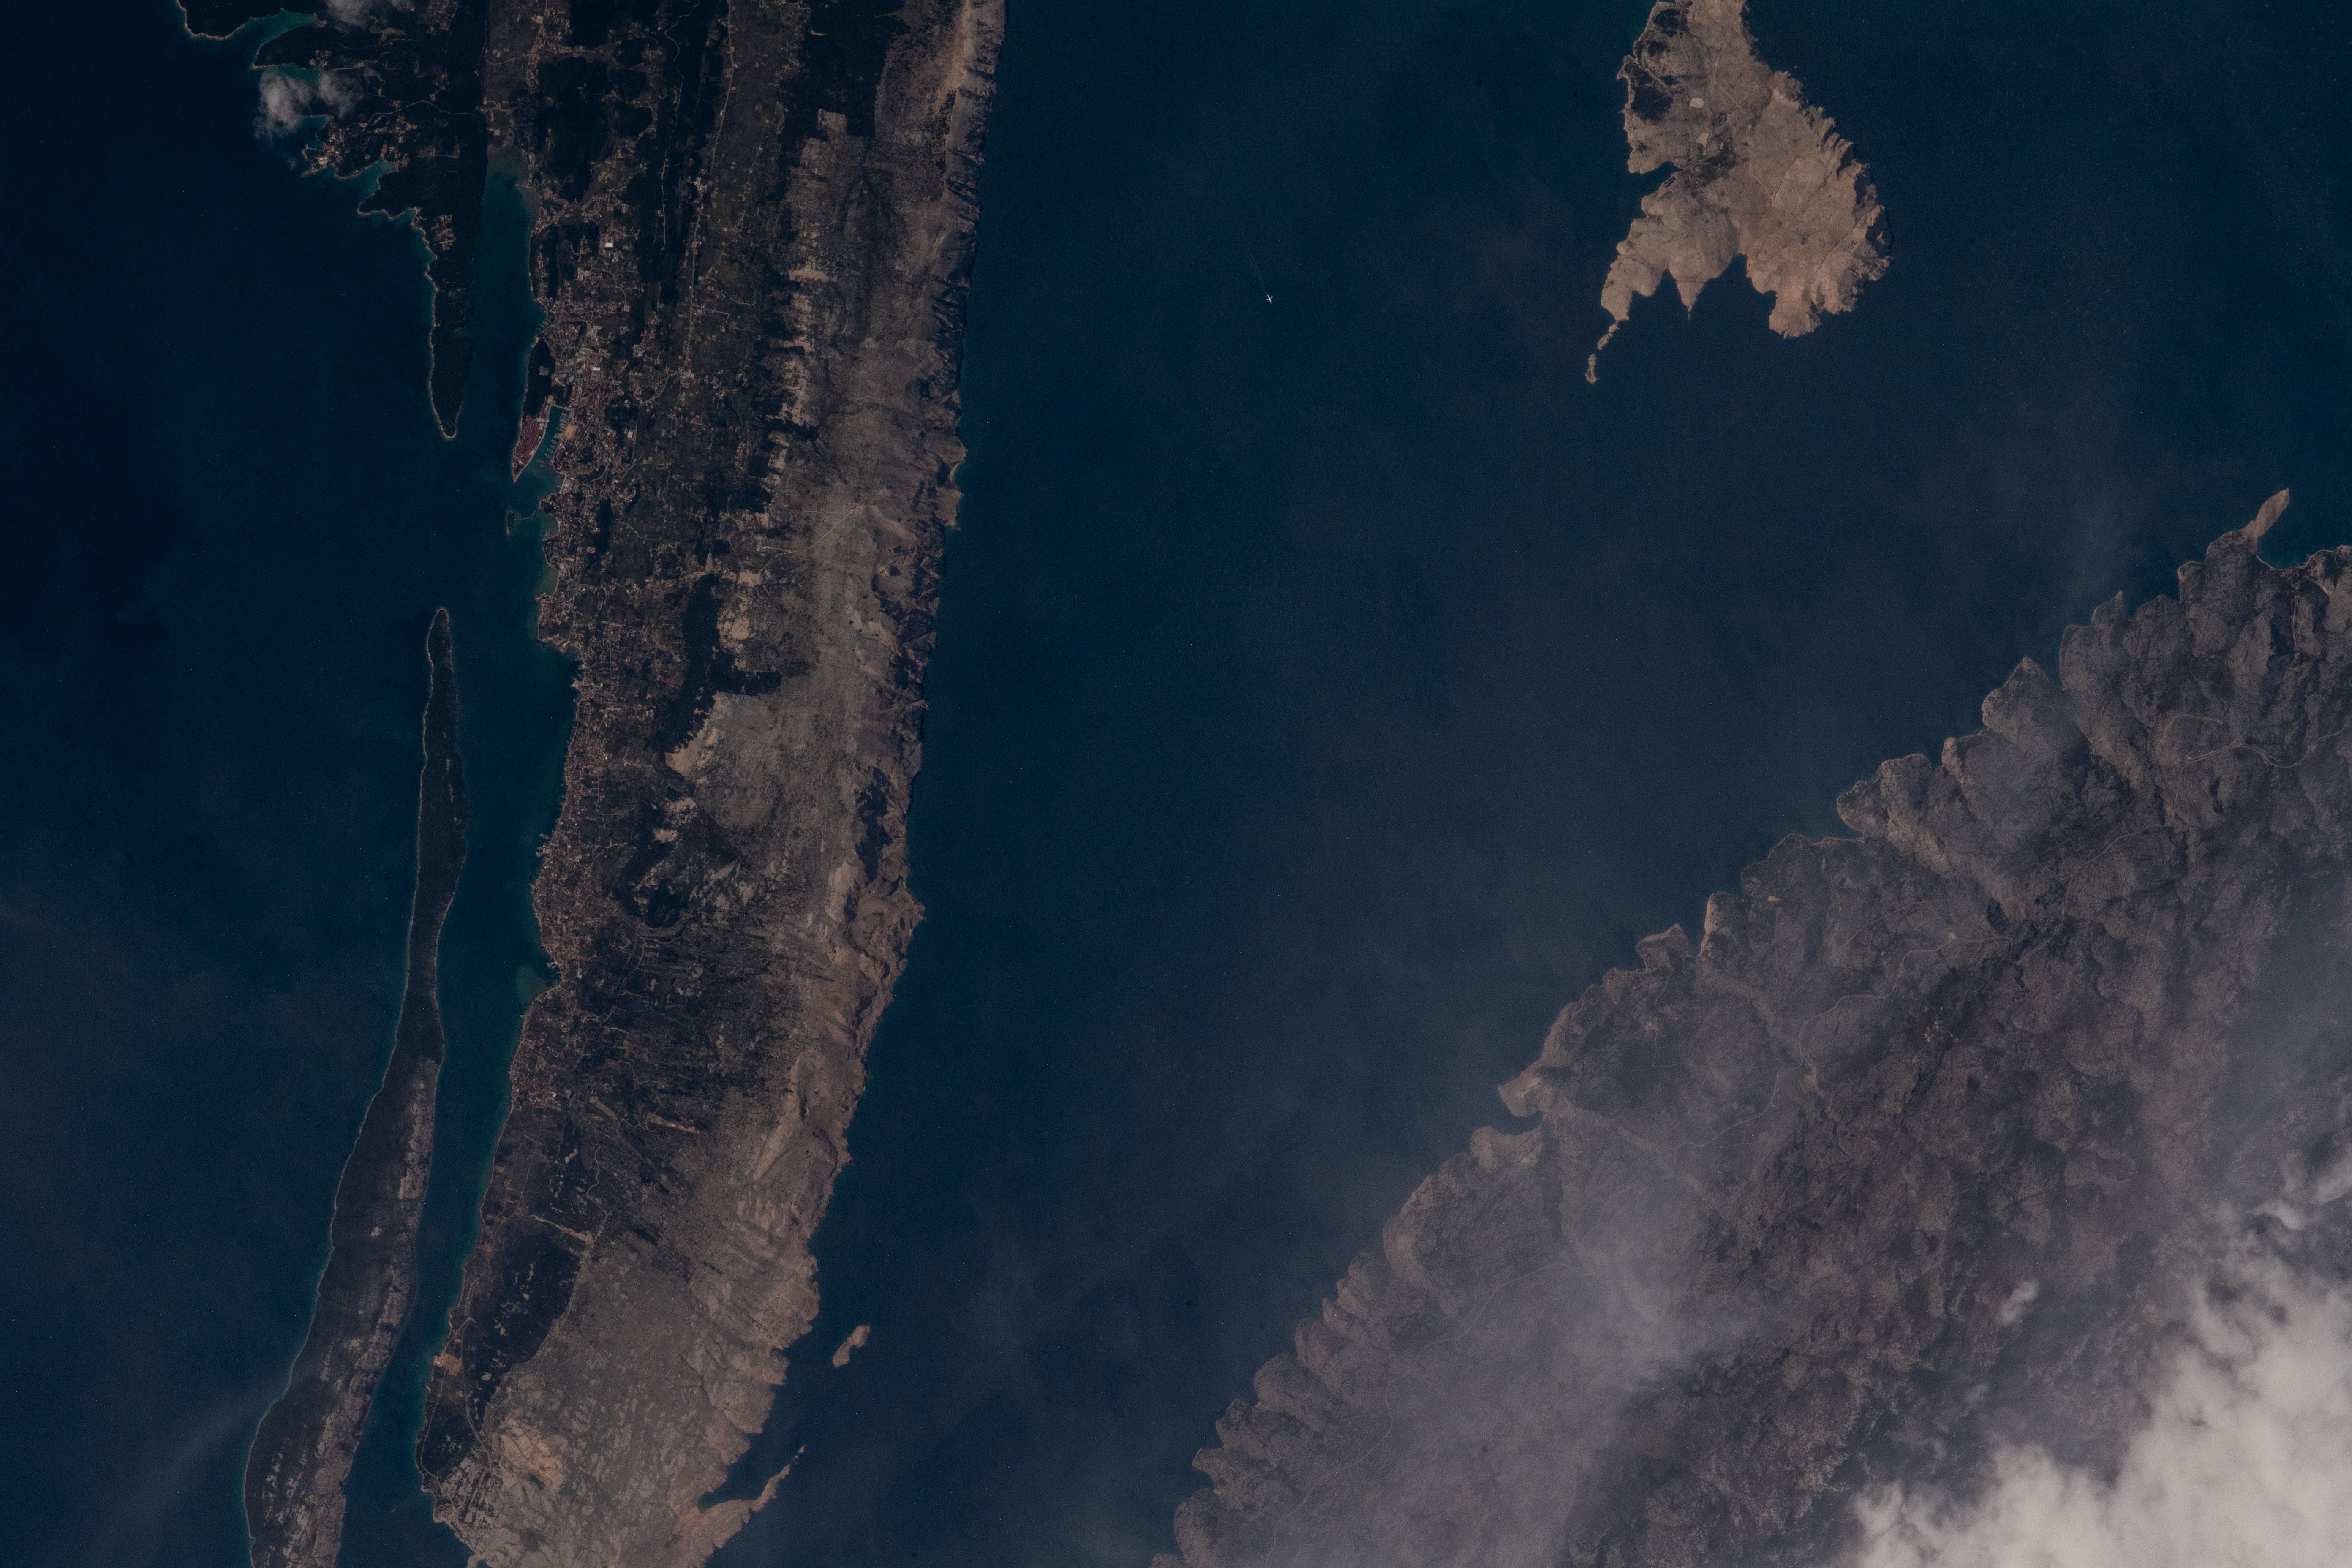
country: CROATIA
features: BARNAT, UVALA MALA STINICA
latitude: 44.8
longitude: 14.8
